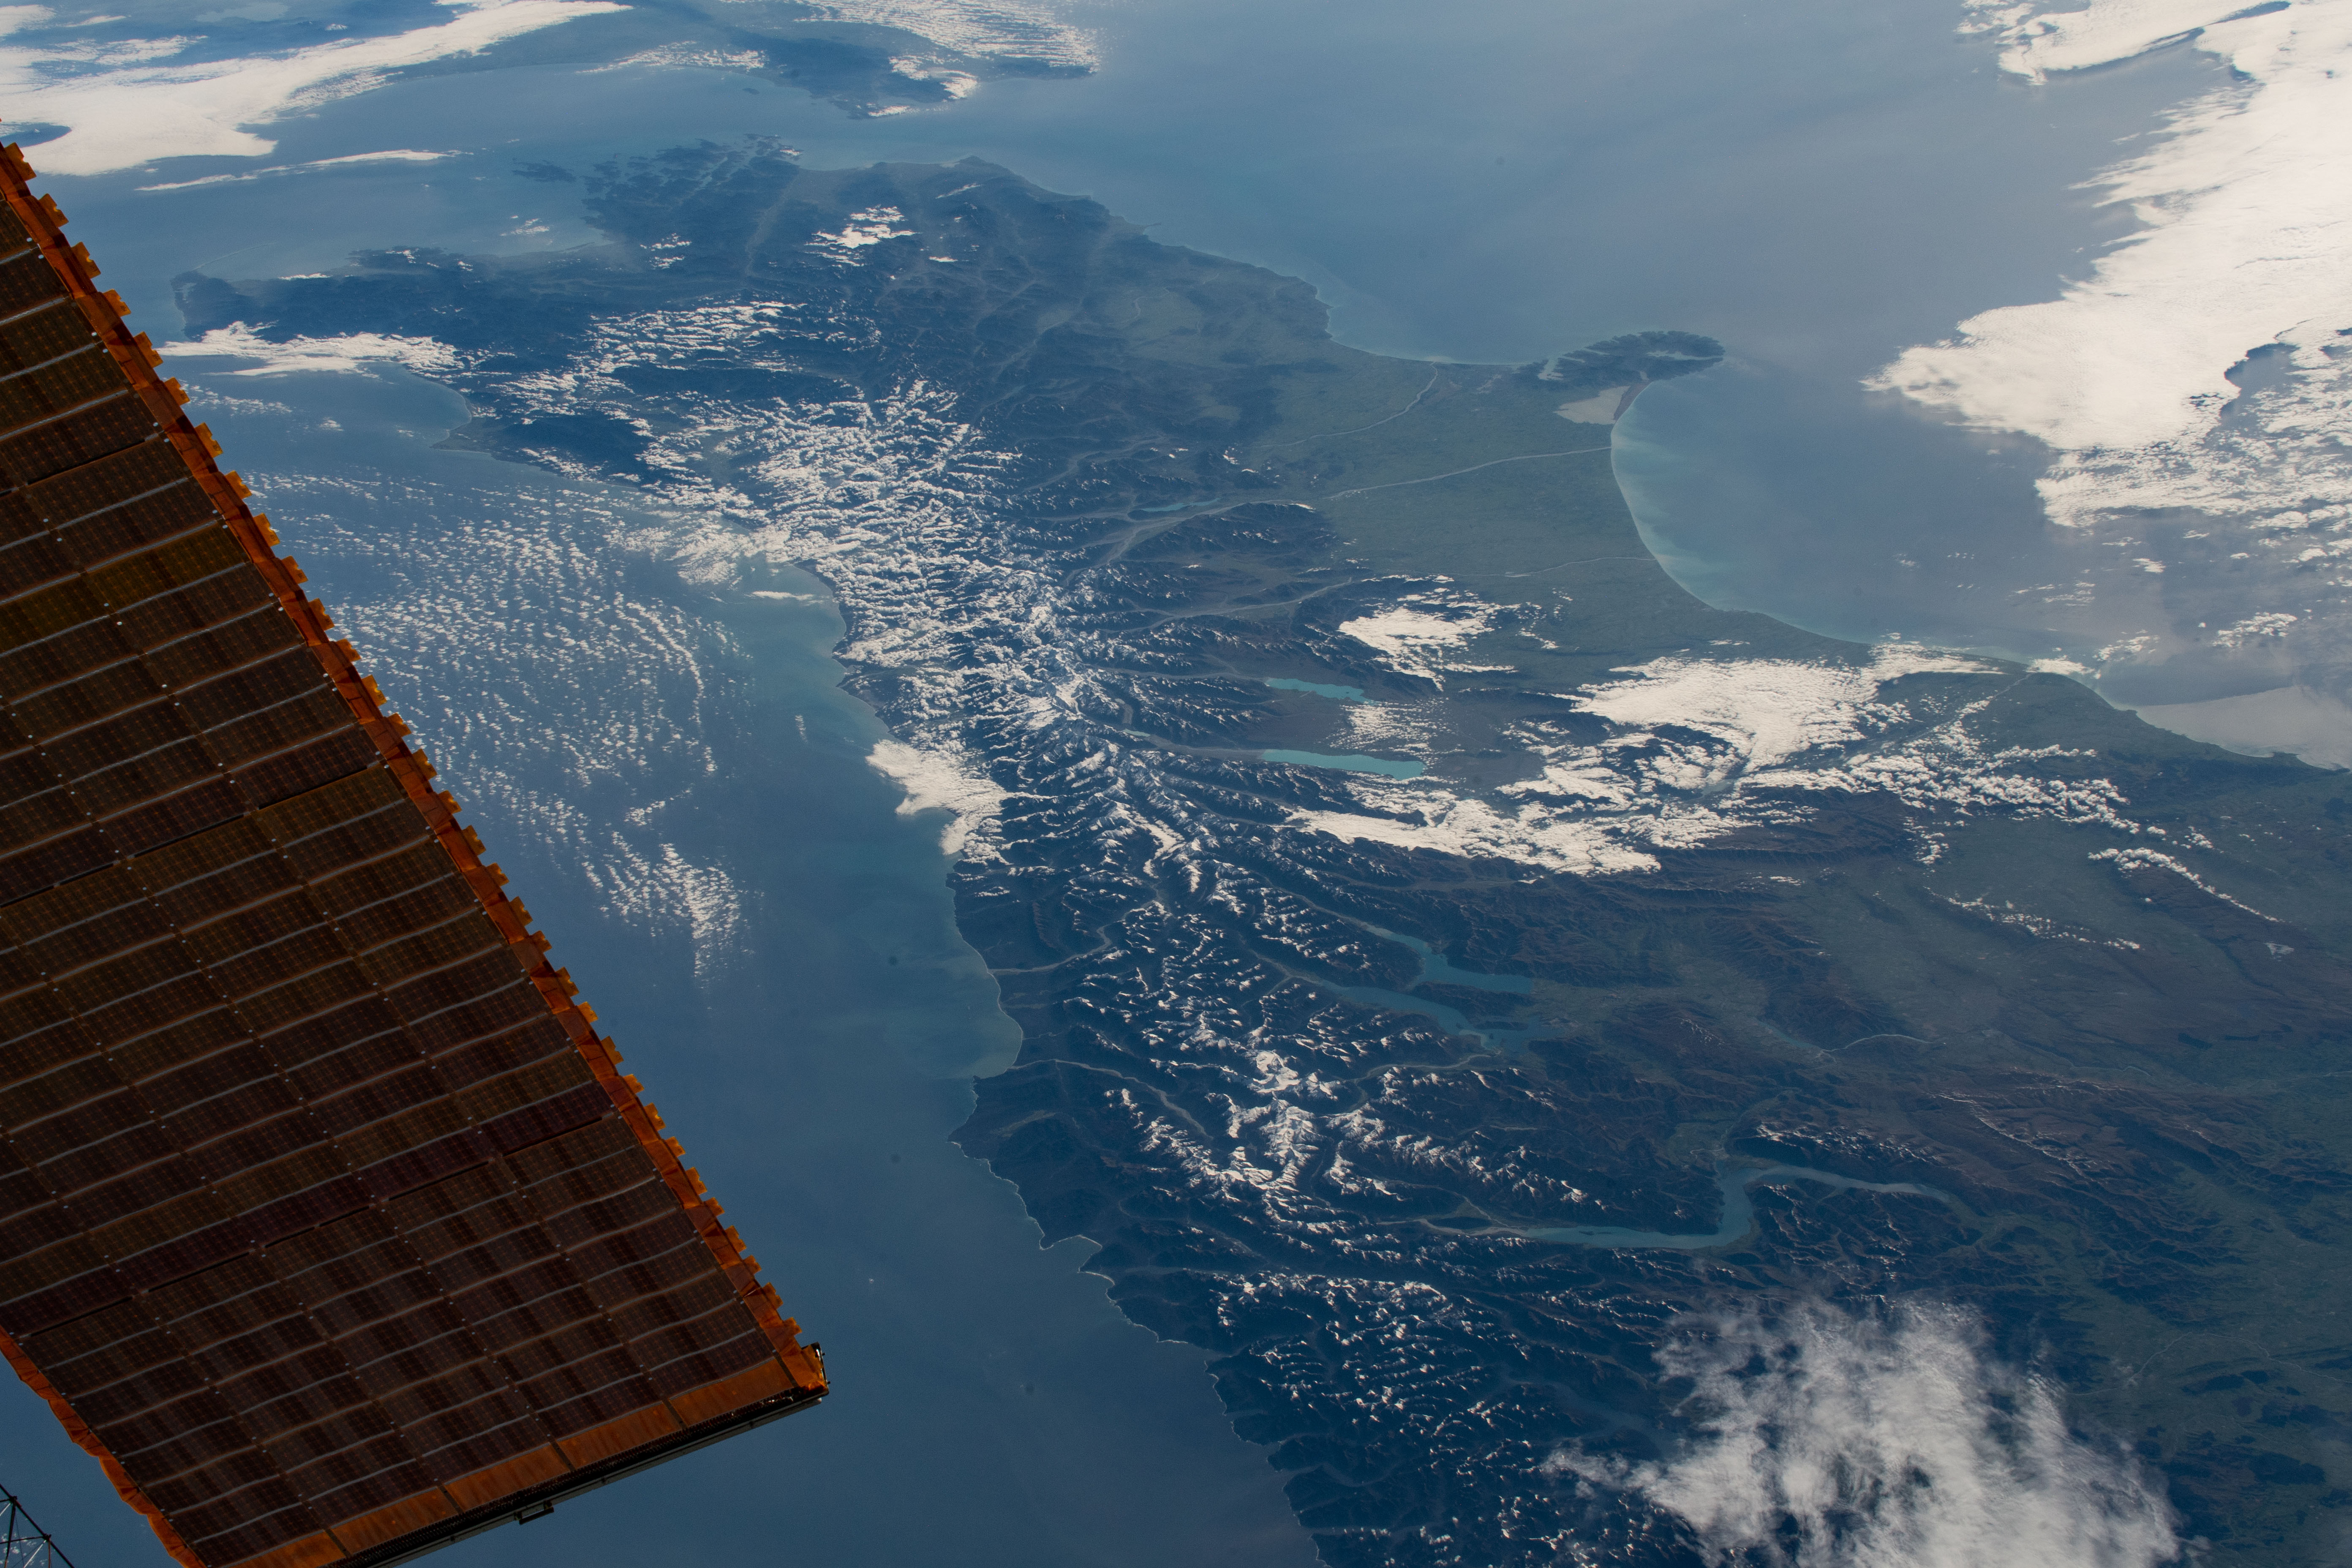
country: NEW ZEALAND-SI
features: SOUTH ISLAND, SOUTHERN ALPS MOUNTAINS, LAKE WAKATIPU, LAKE PUKAKI
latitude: -44.0
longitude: 170.0
